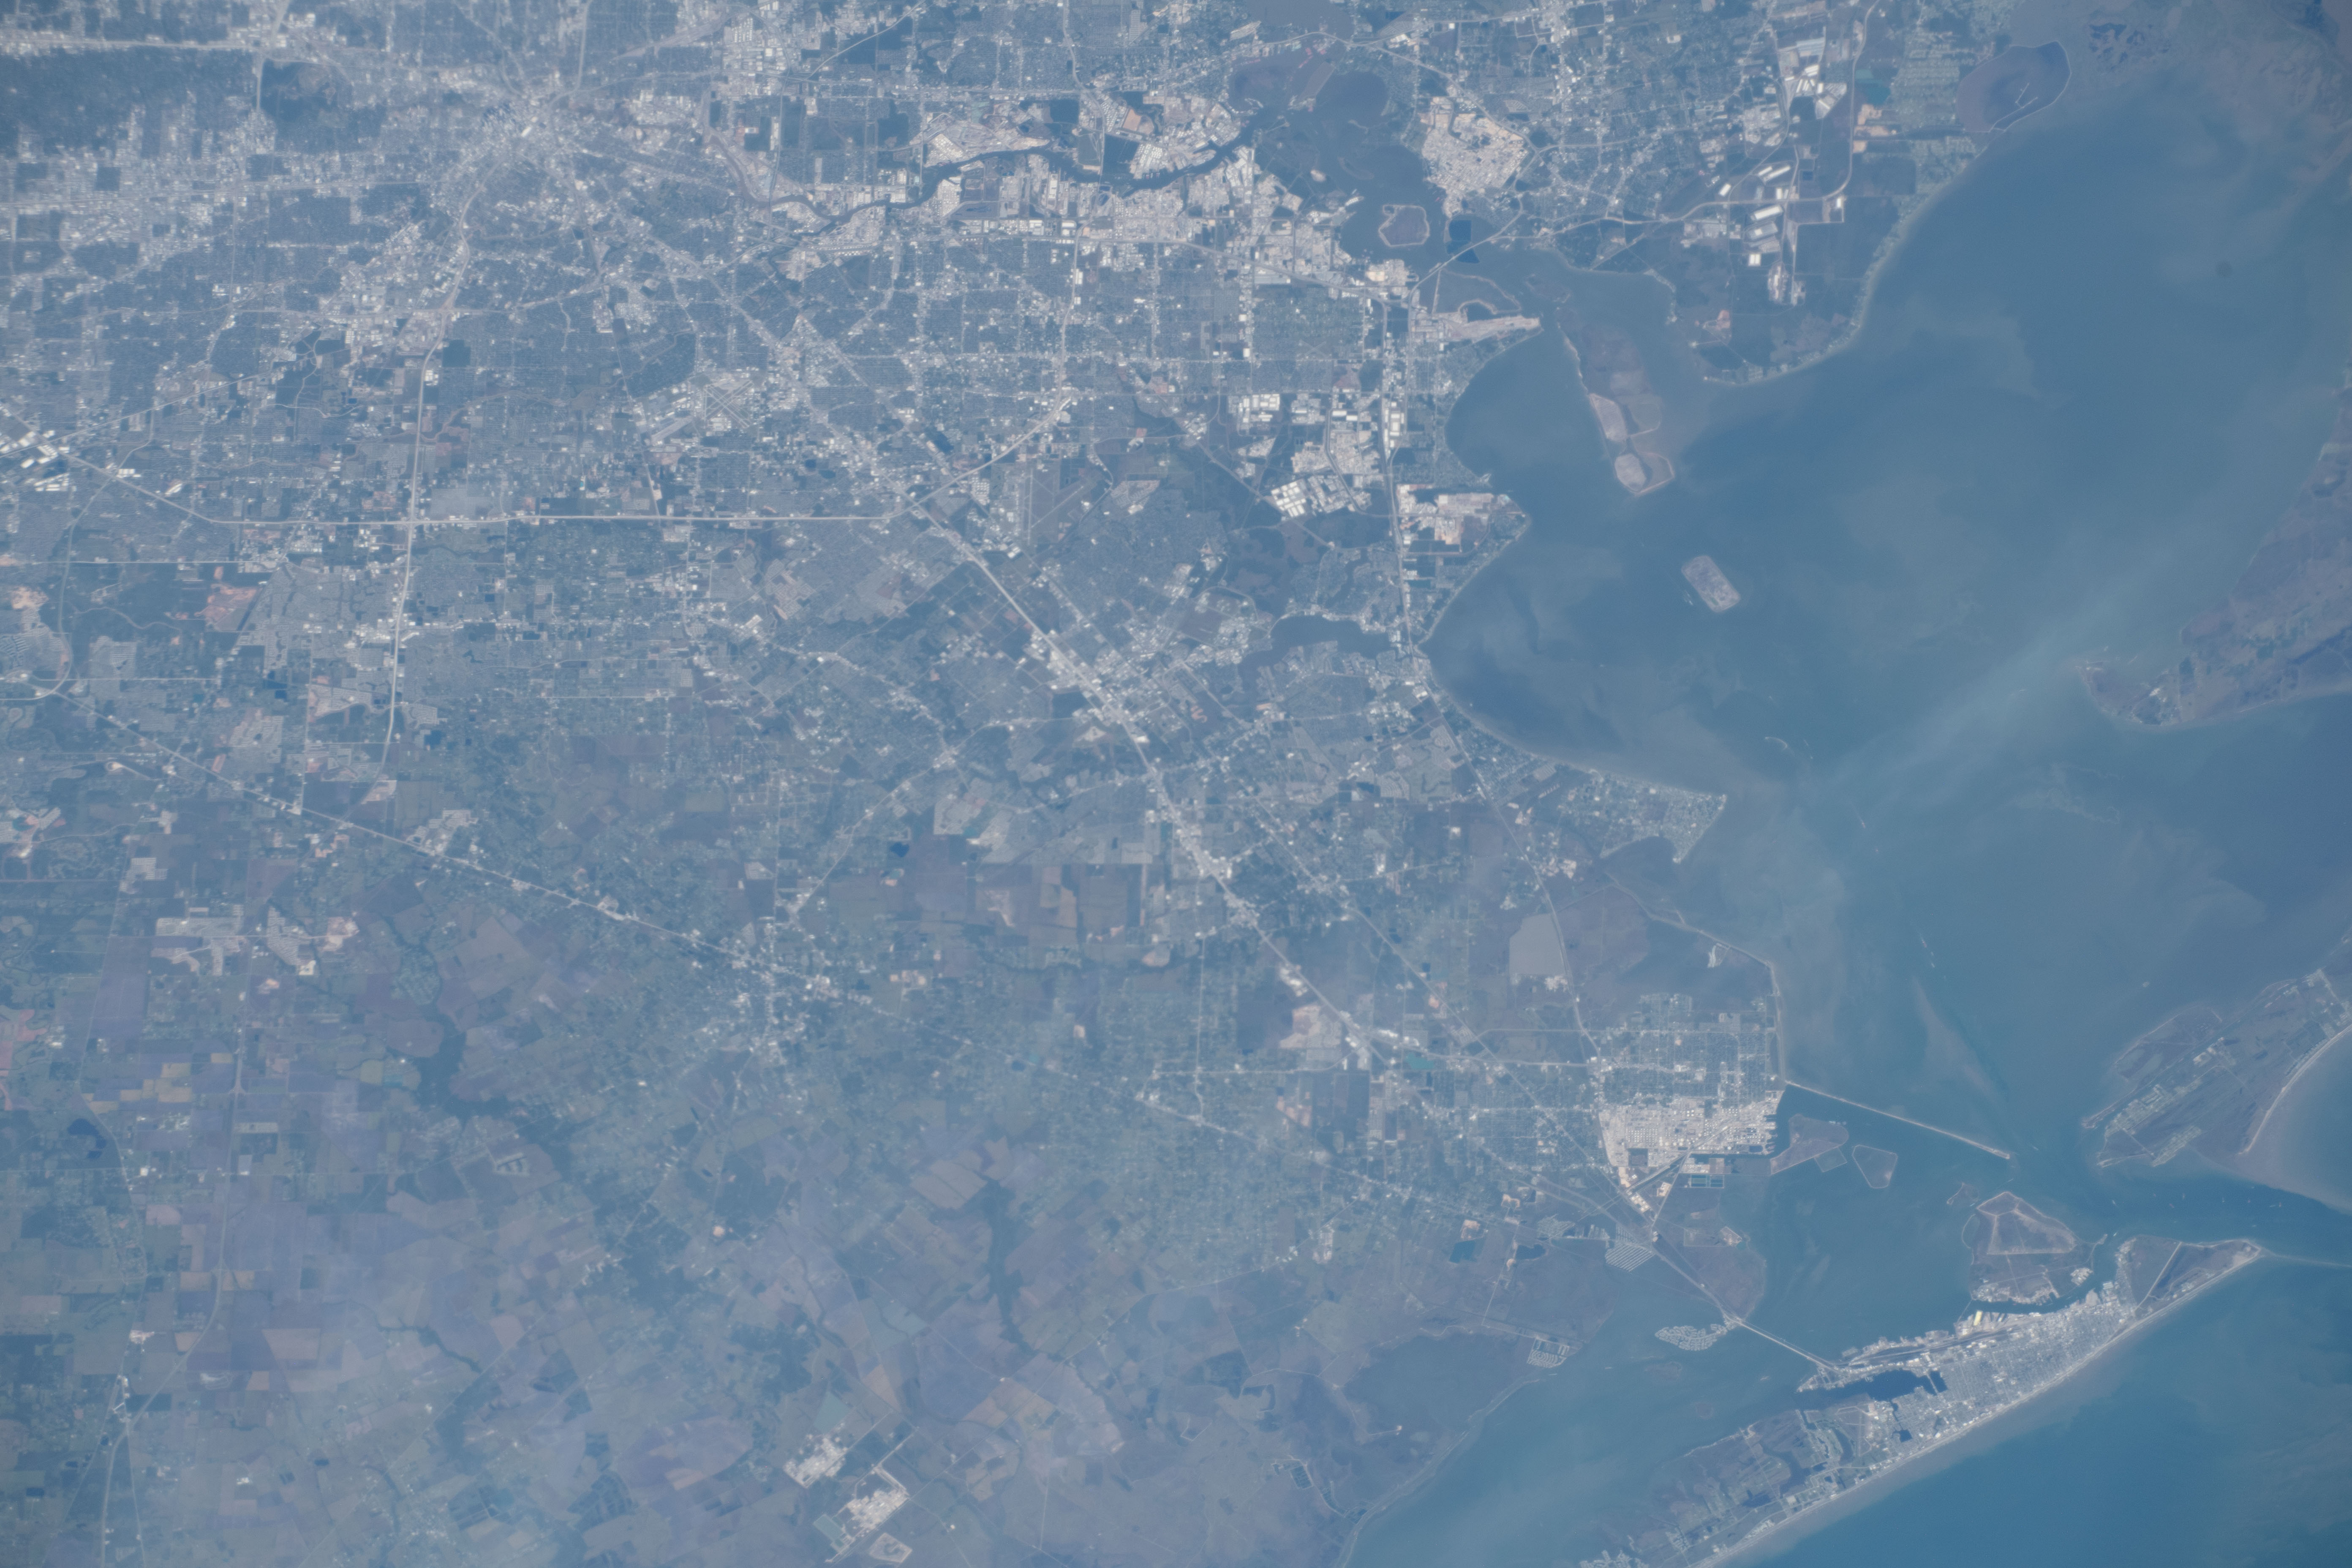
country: USA-TEXAS
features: GALVESTON BAY
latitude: 29.5
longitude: -95.0
